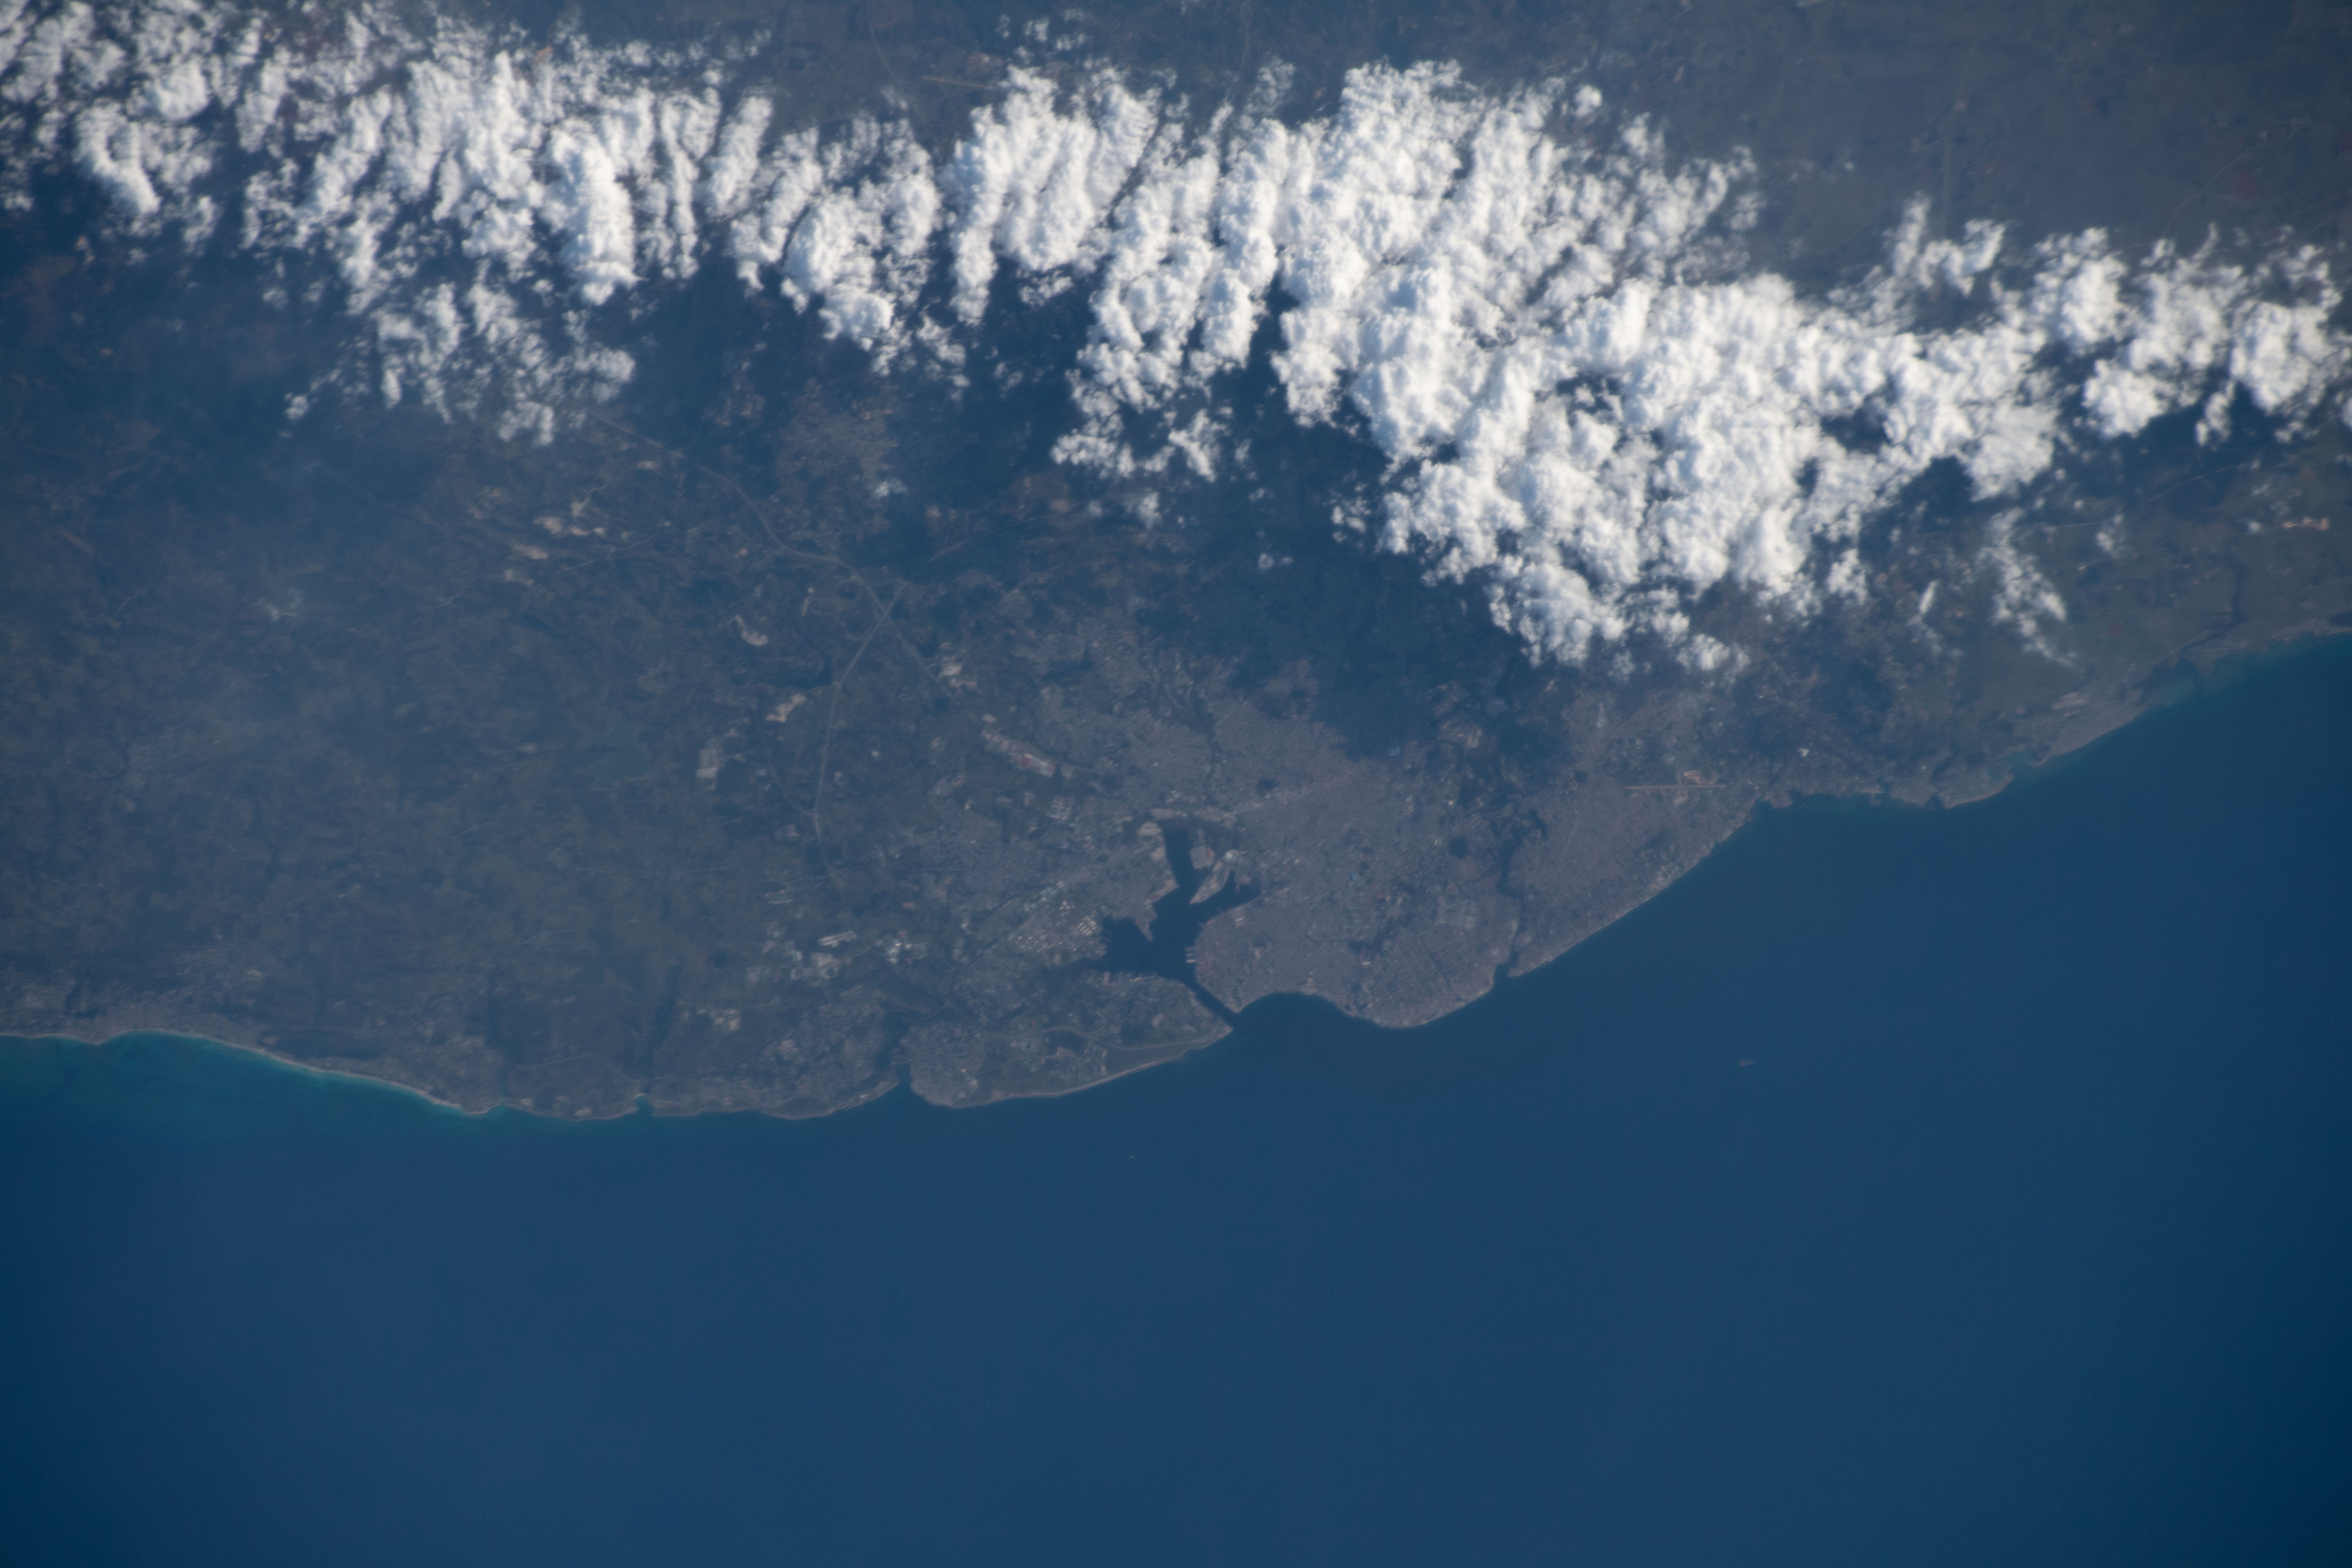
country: CUBA
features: HAVANA LA HABANA, STRAITS OF FLORIDA, SAN JOSE DE LAS LAJAS
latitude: 23.1
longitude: -82.3
